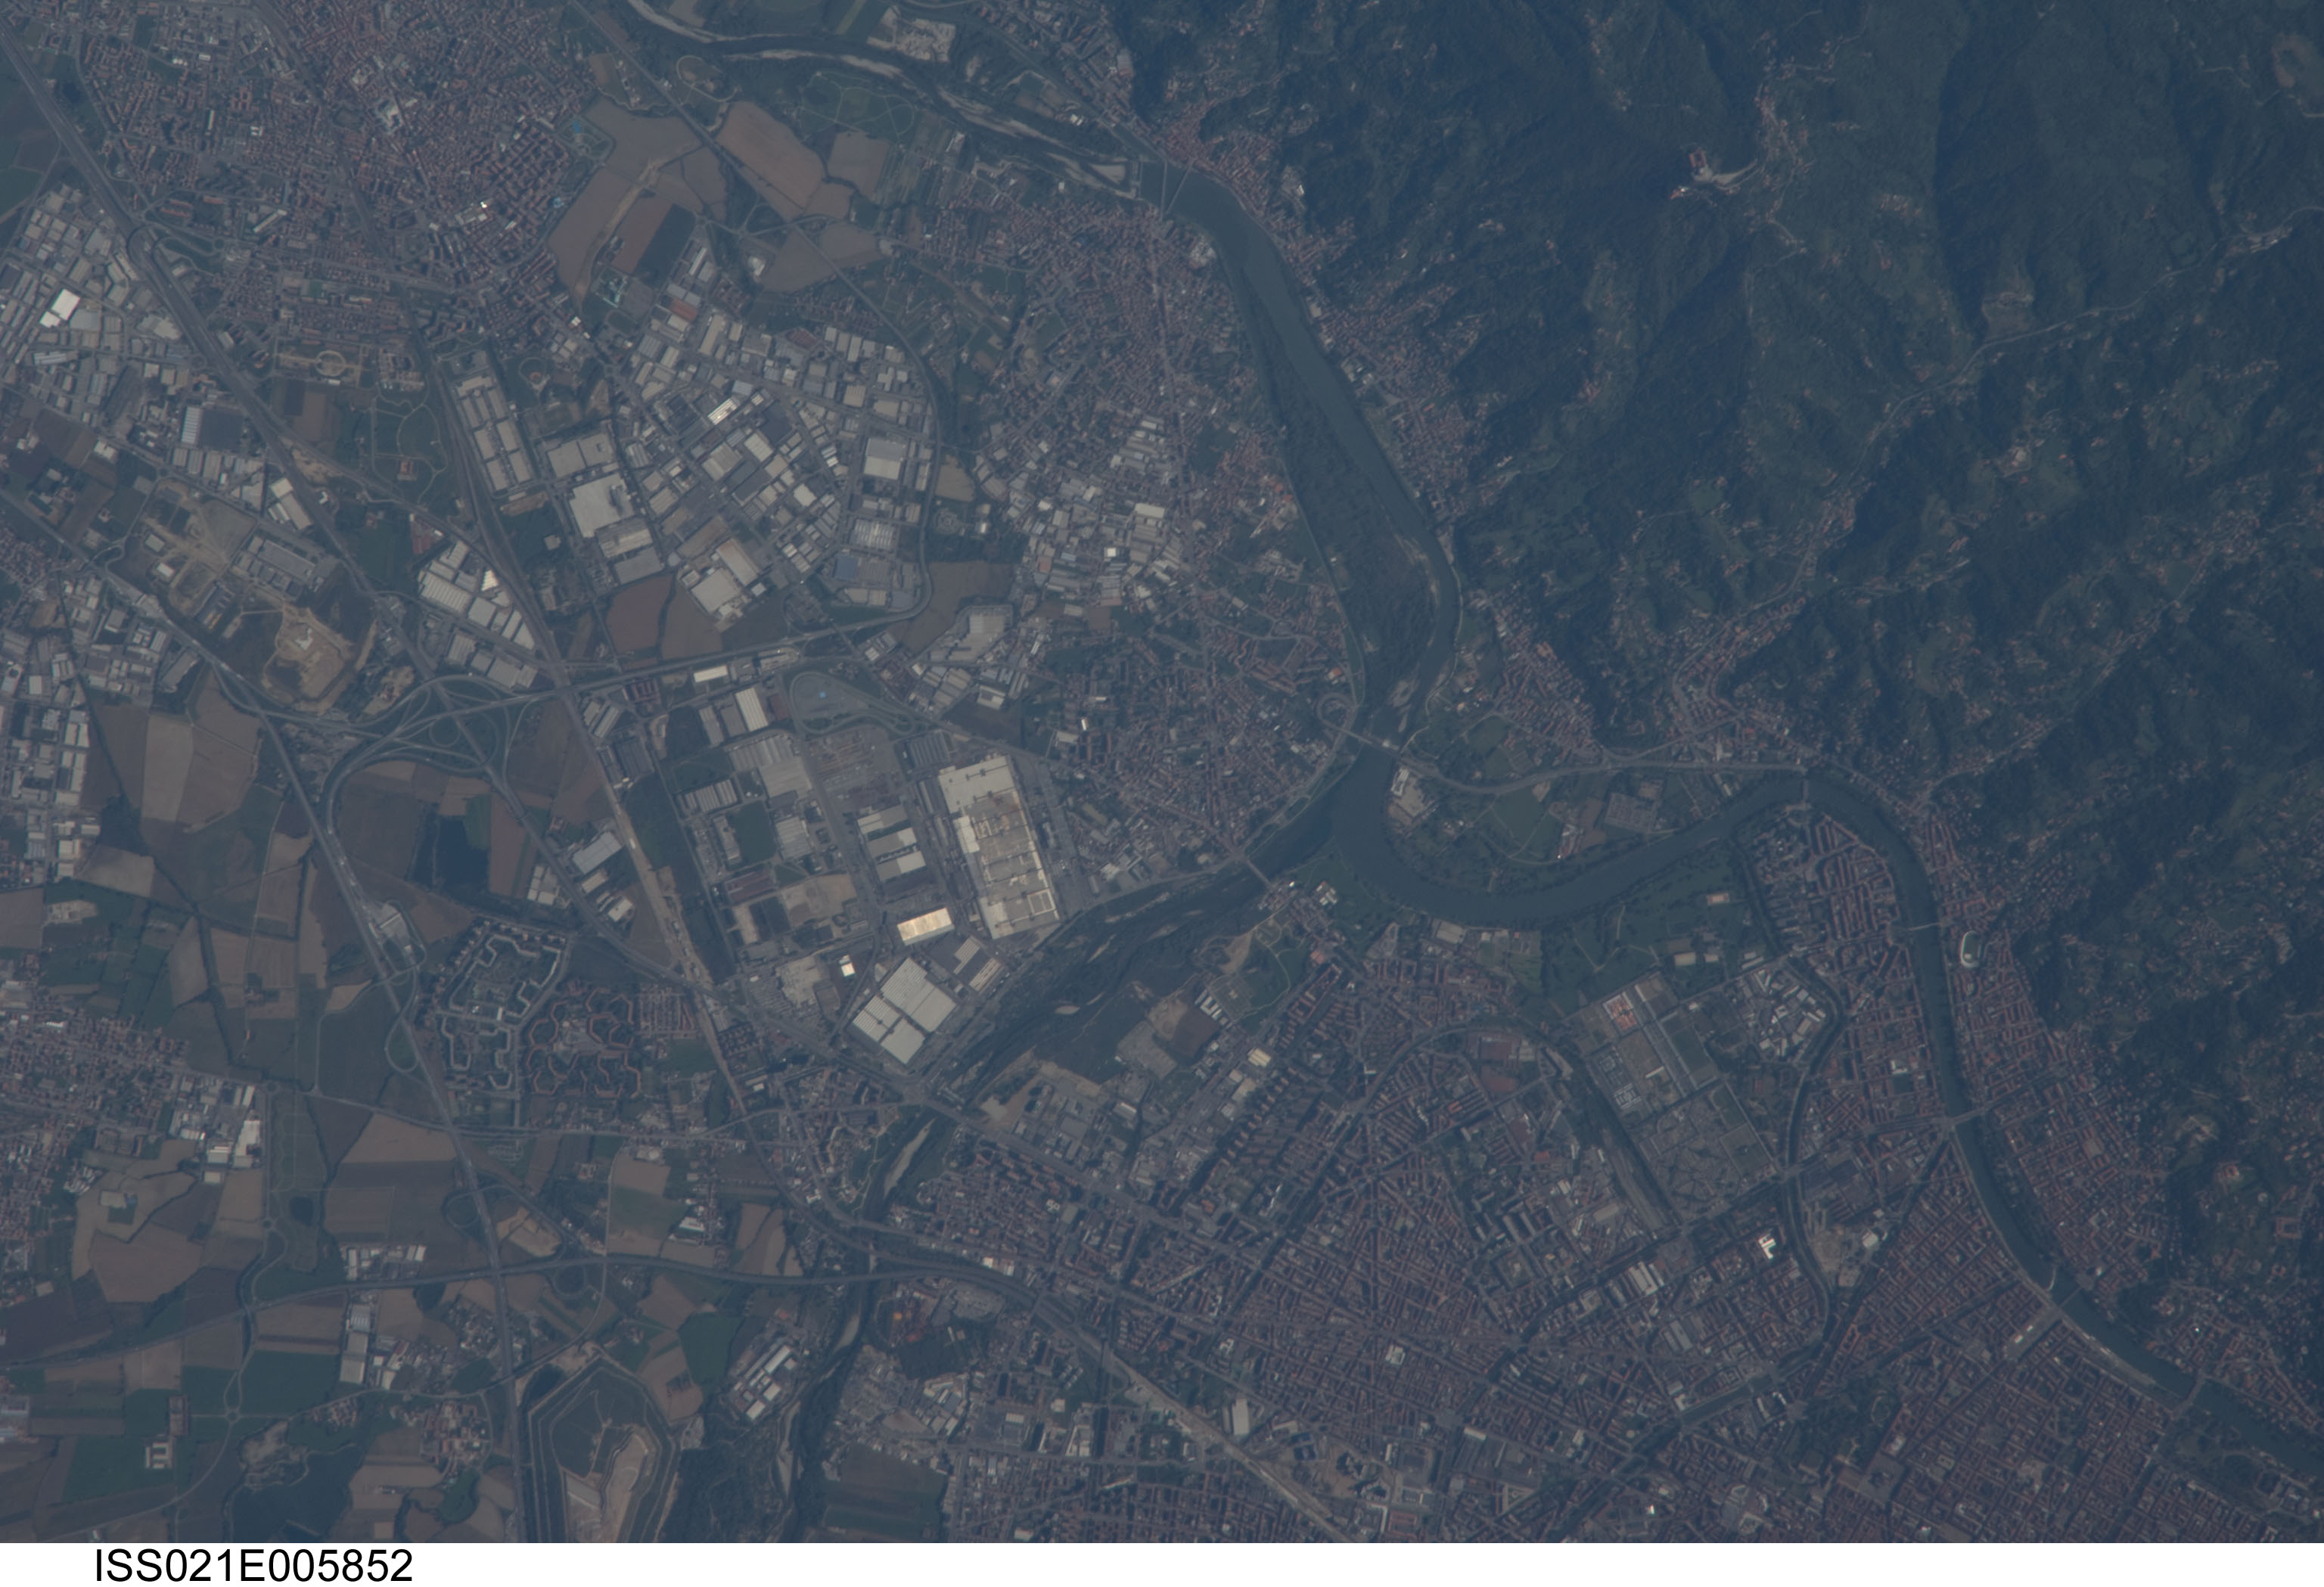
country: ITALY
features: TURIN
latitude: 45.1
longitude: 7.7
